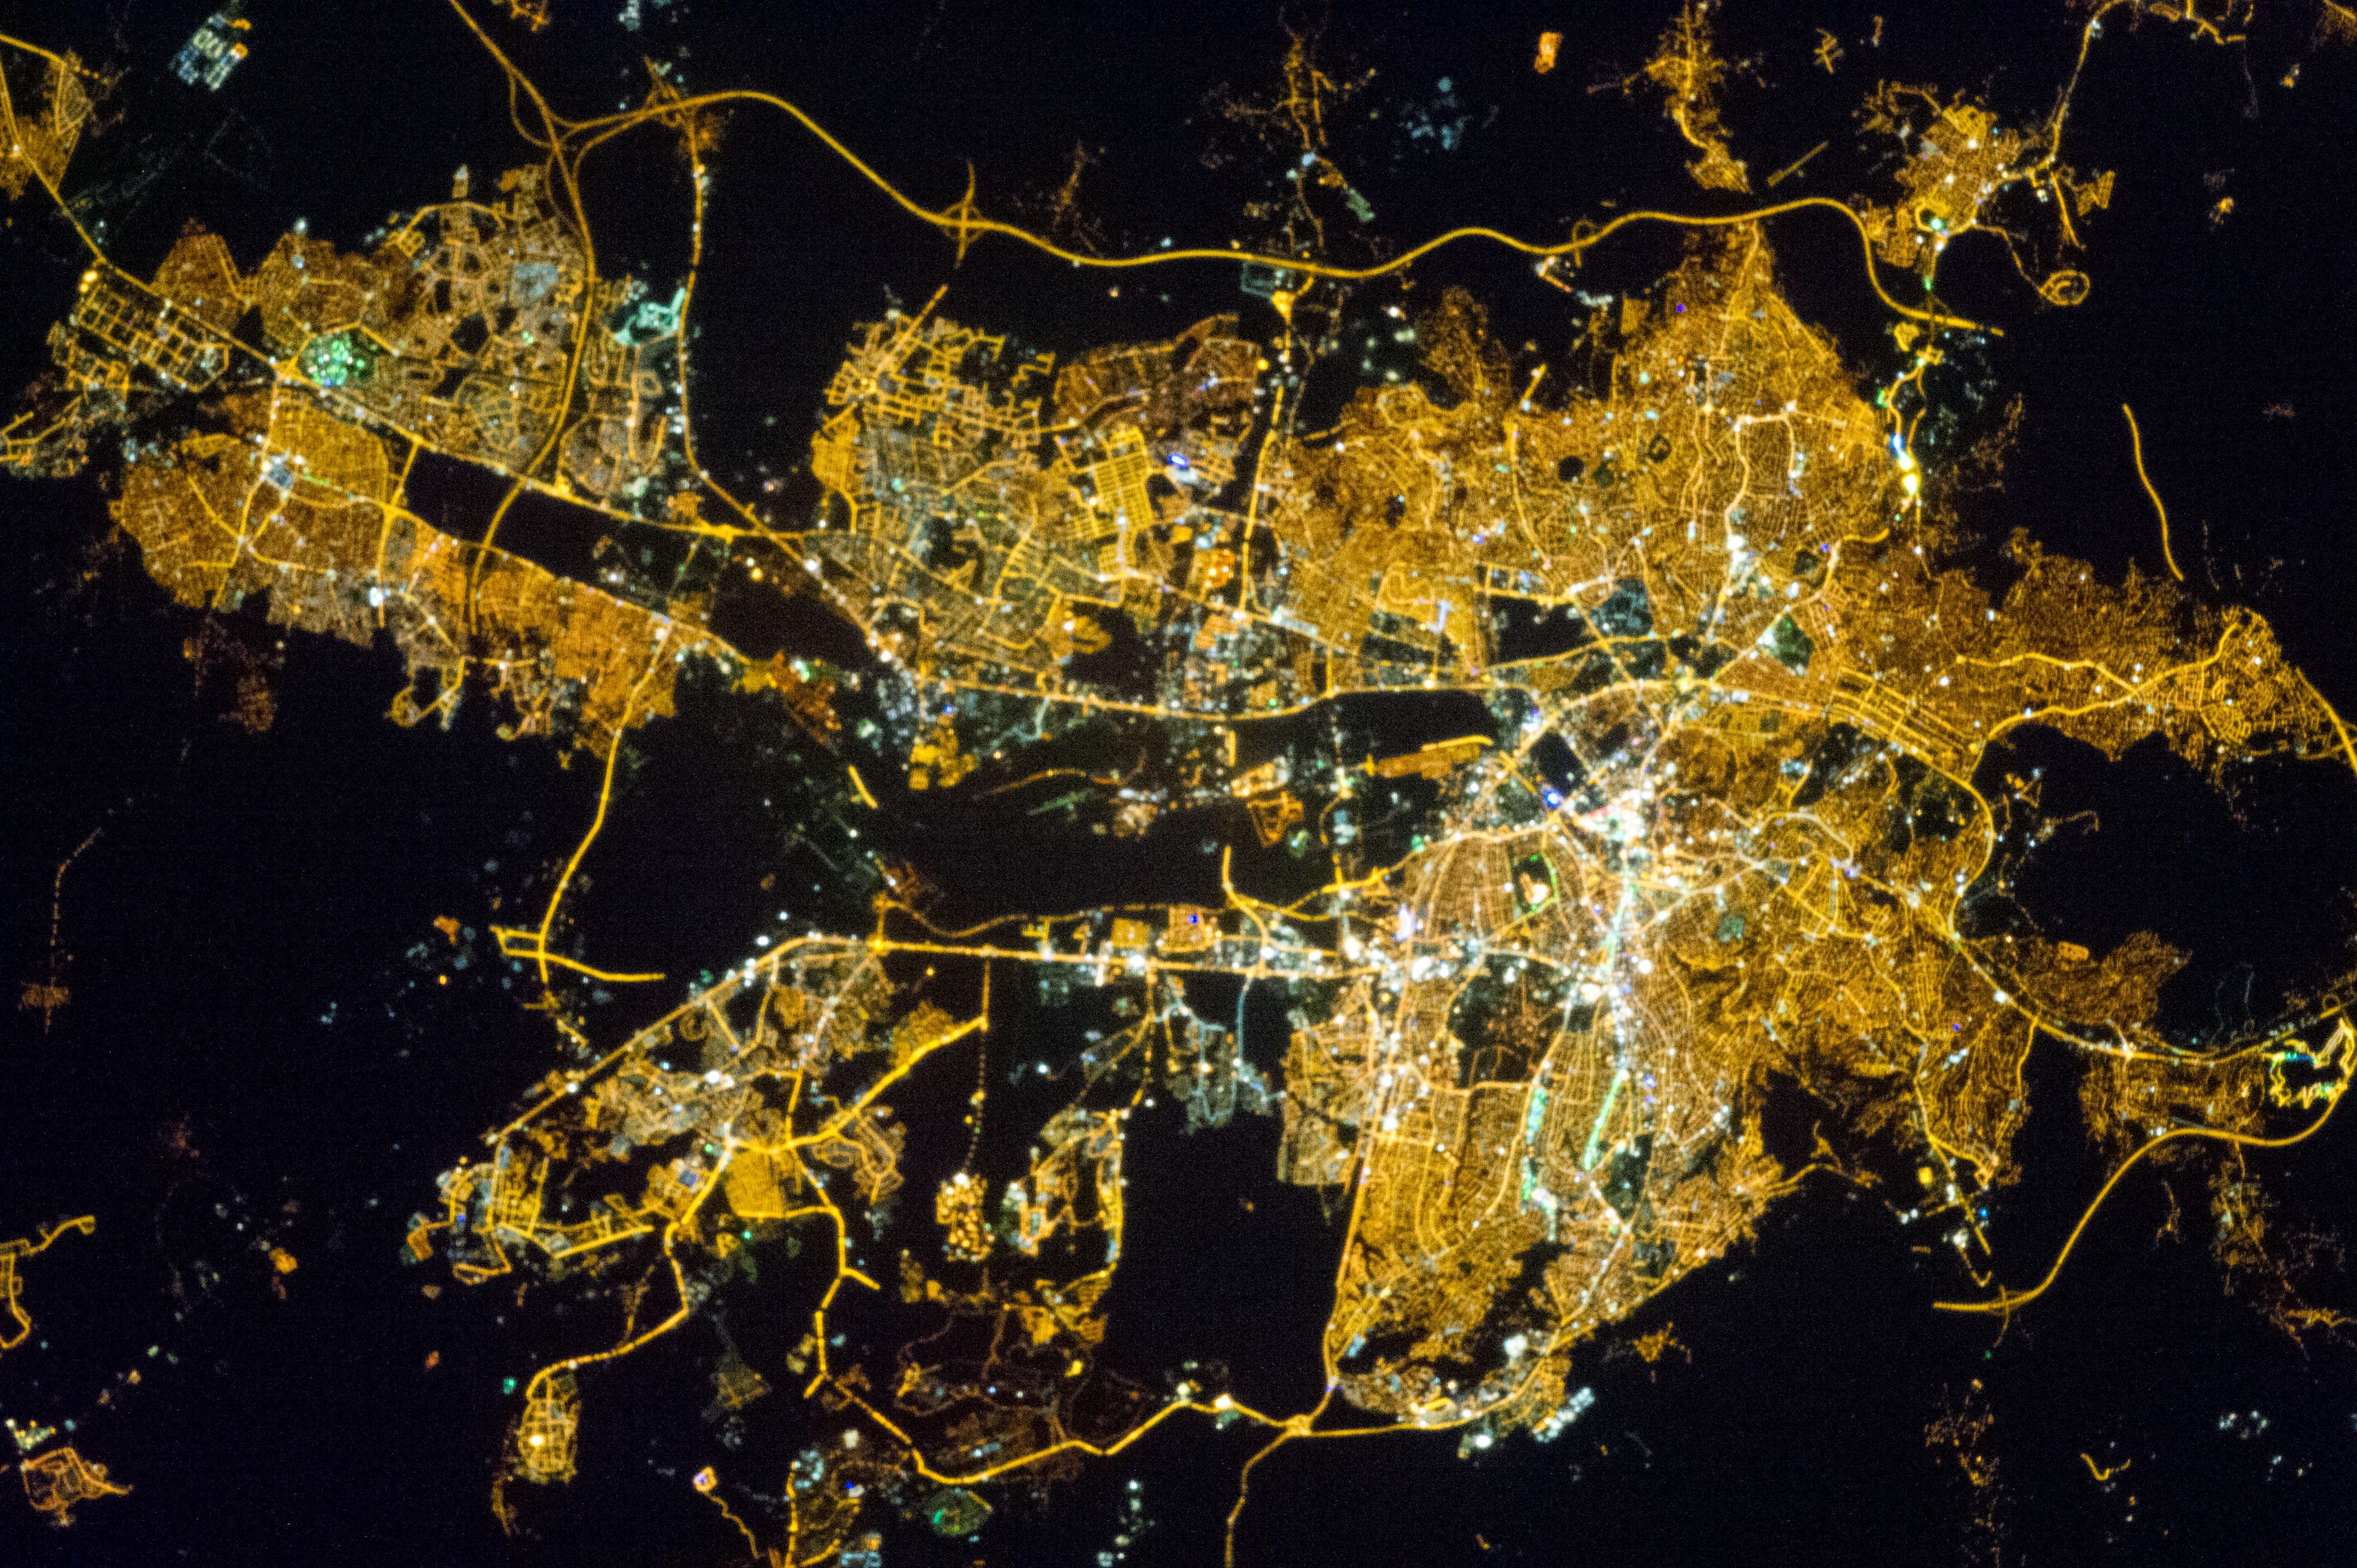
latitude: 40.0
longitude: 32.7
